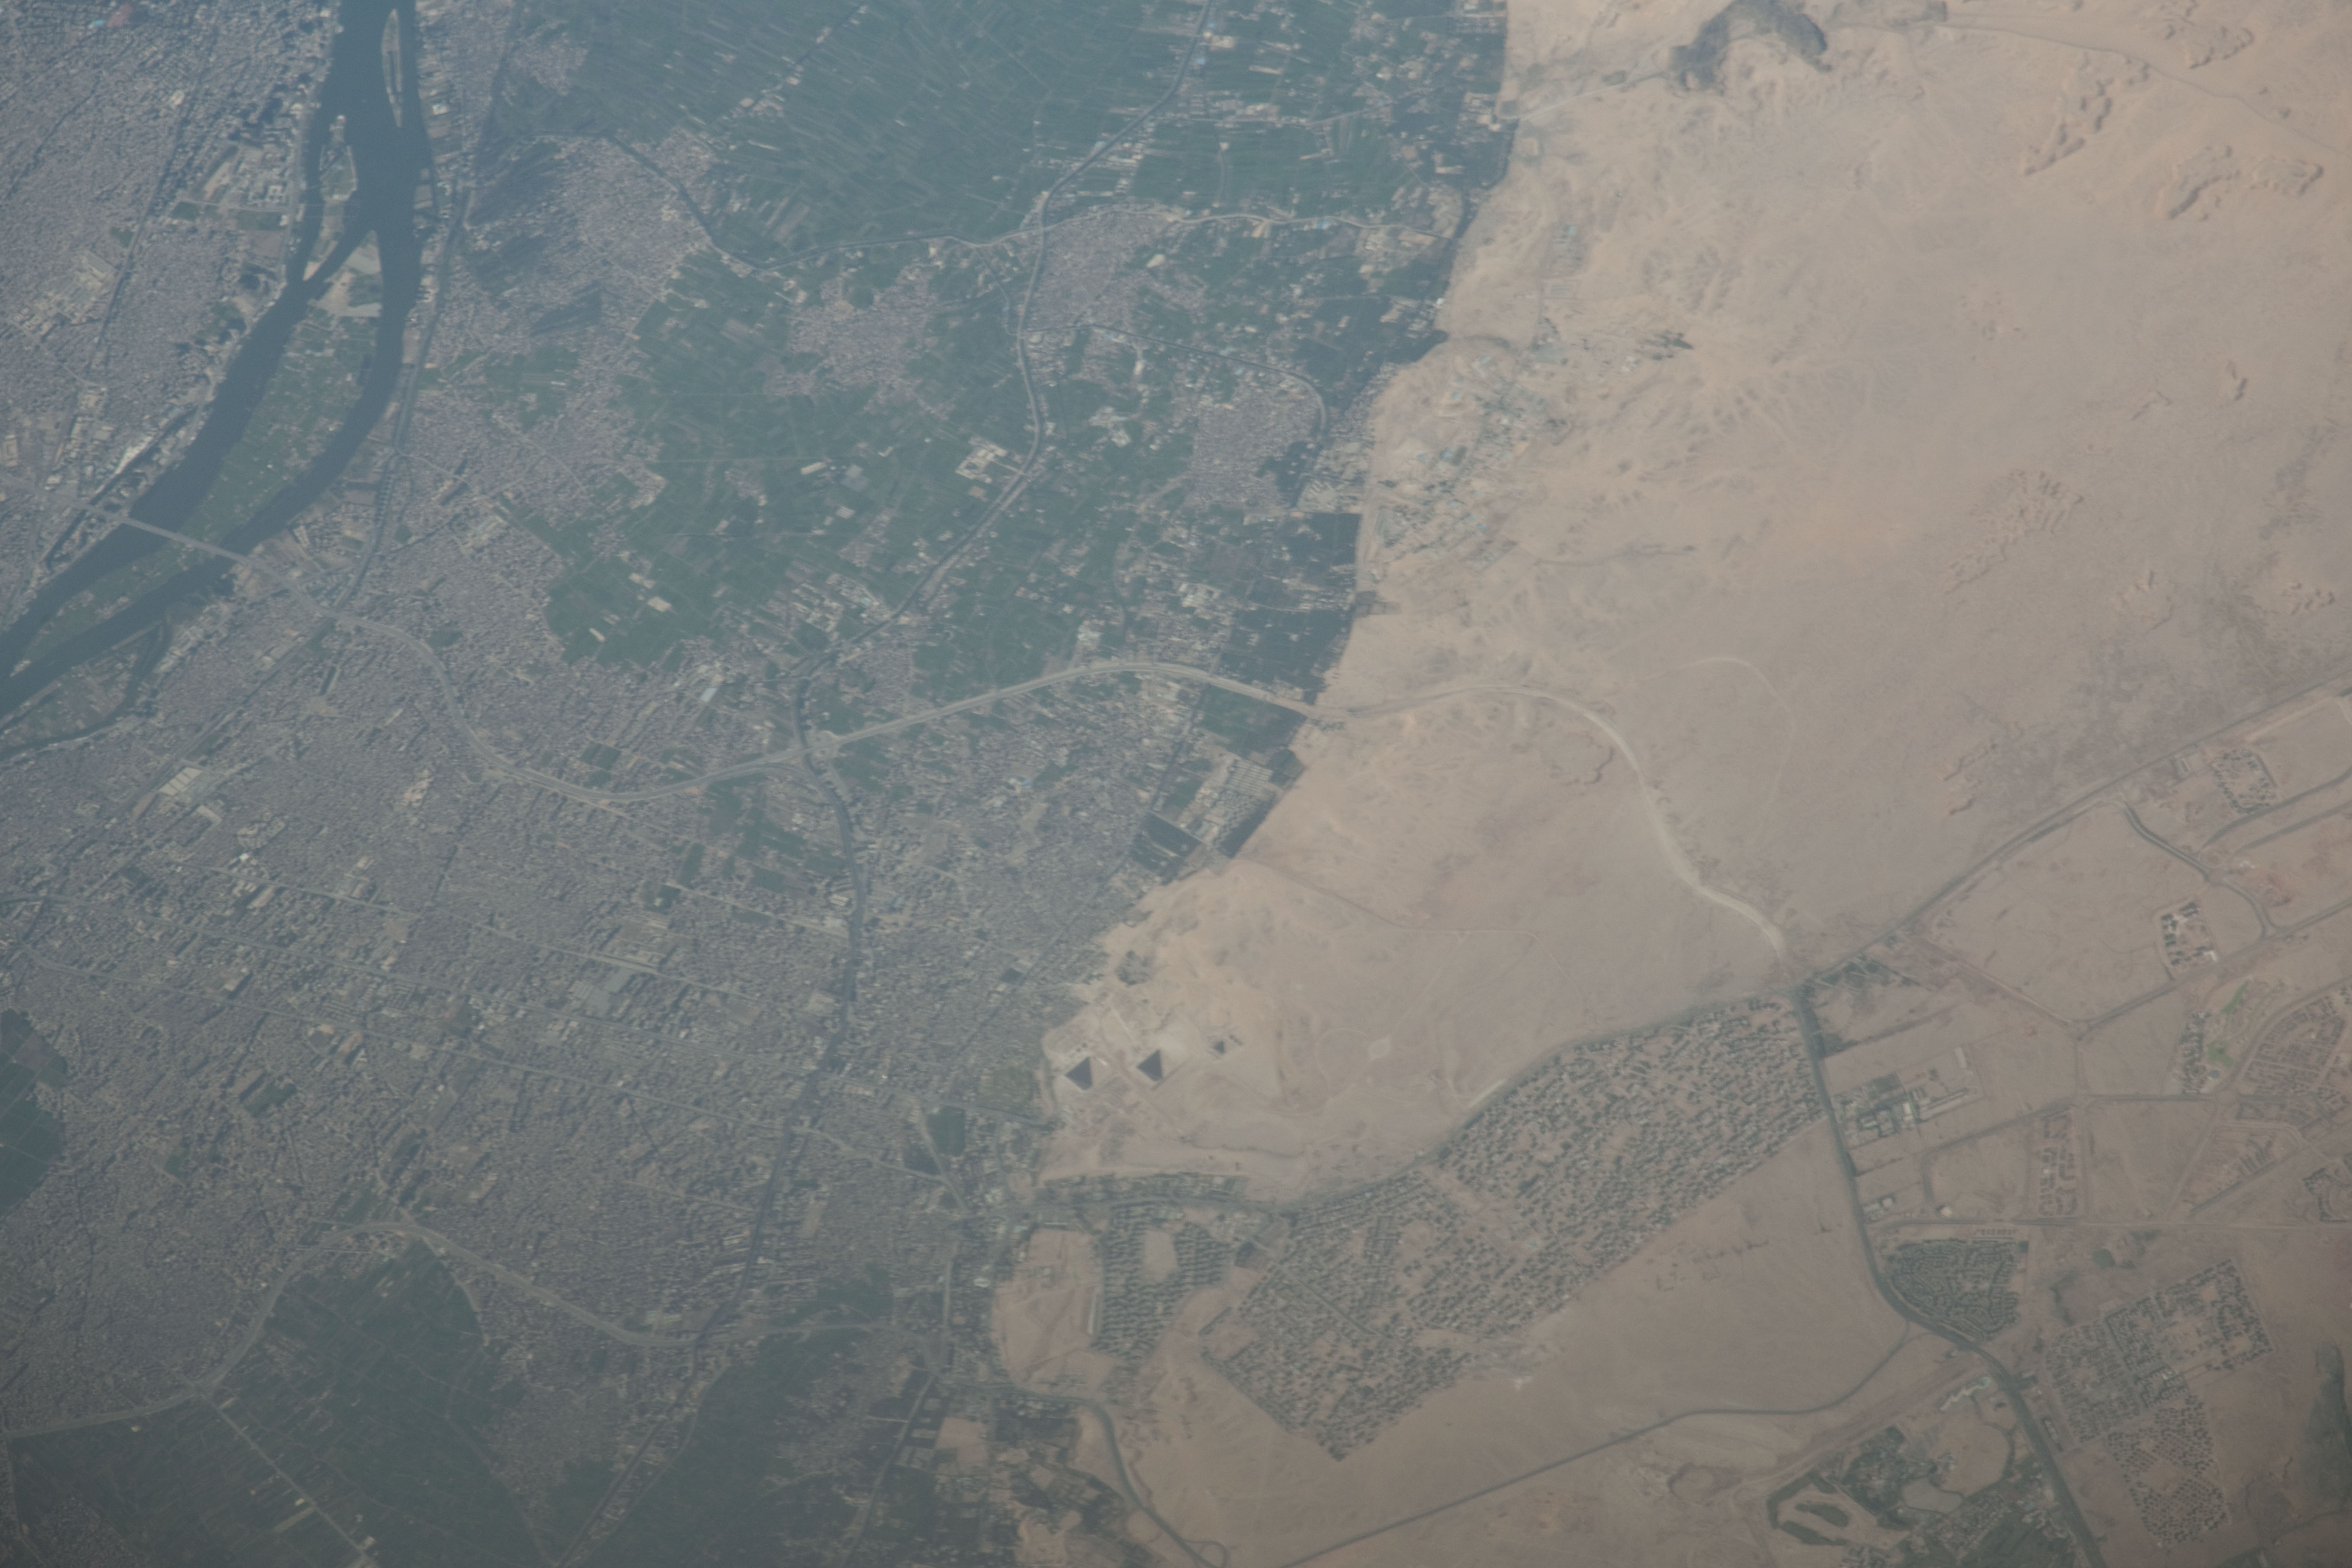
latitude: 29.9
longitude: 31.1
